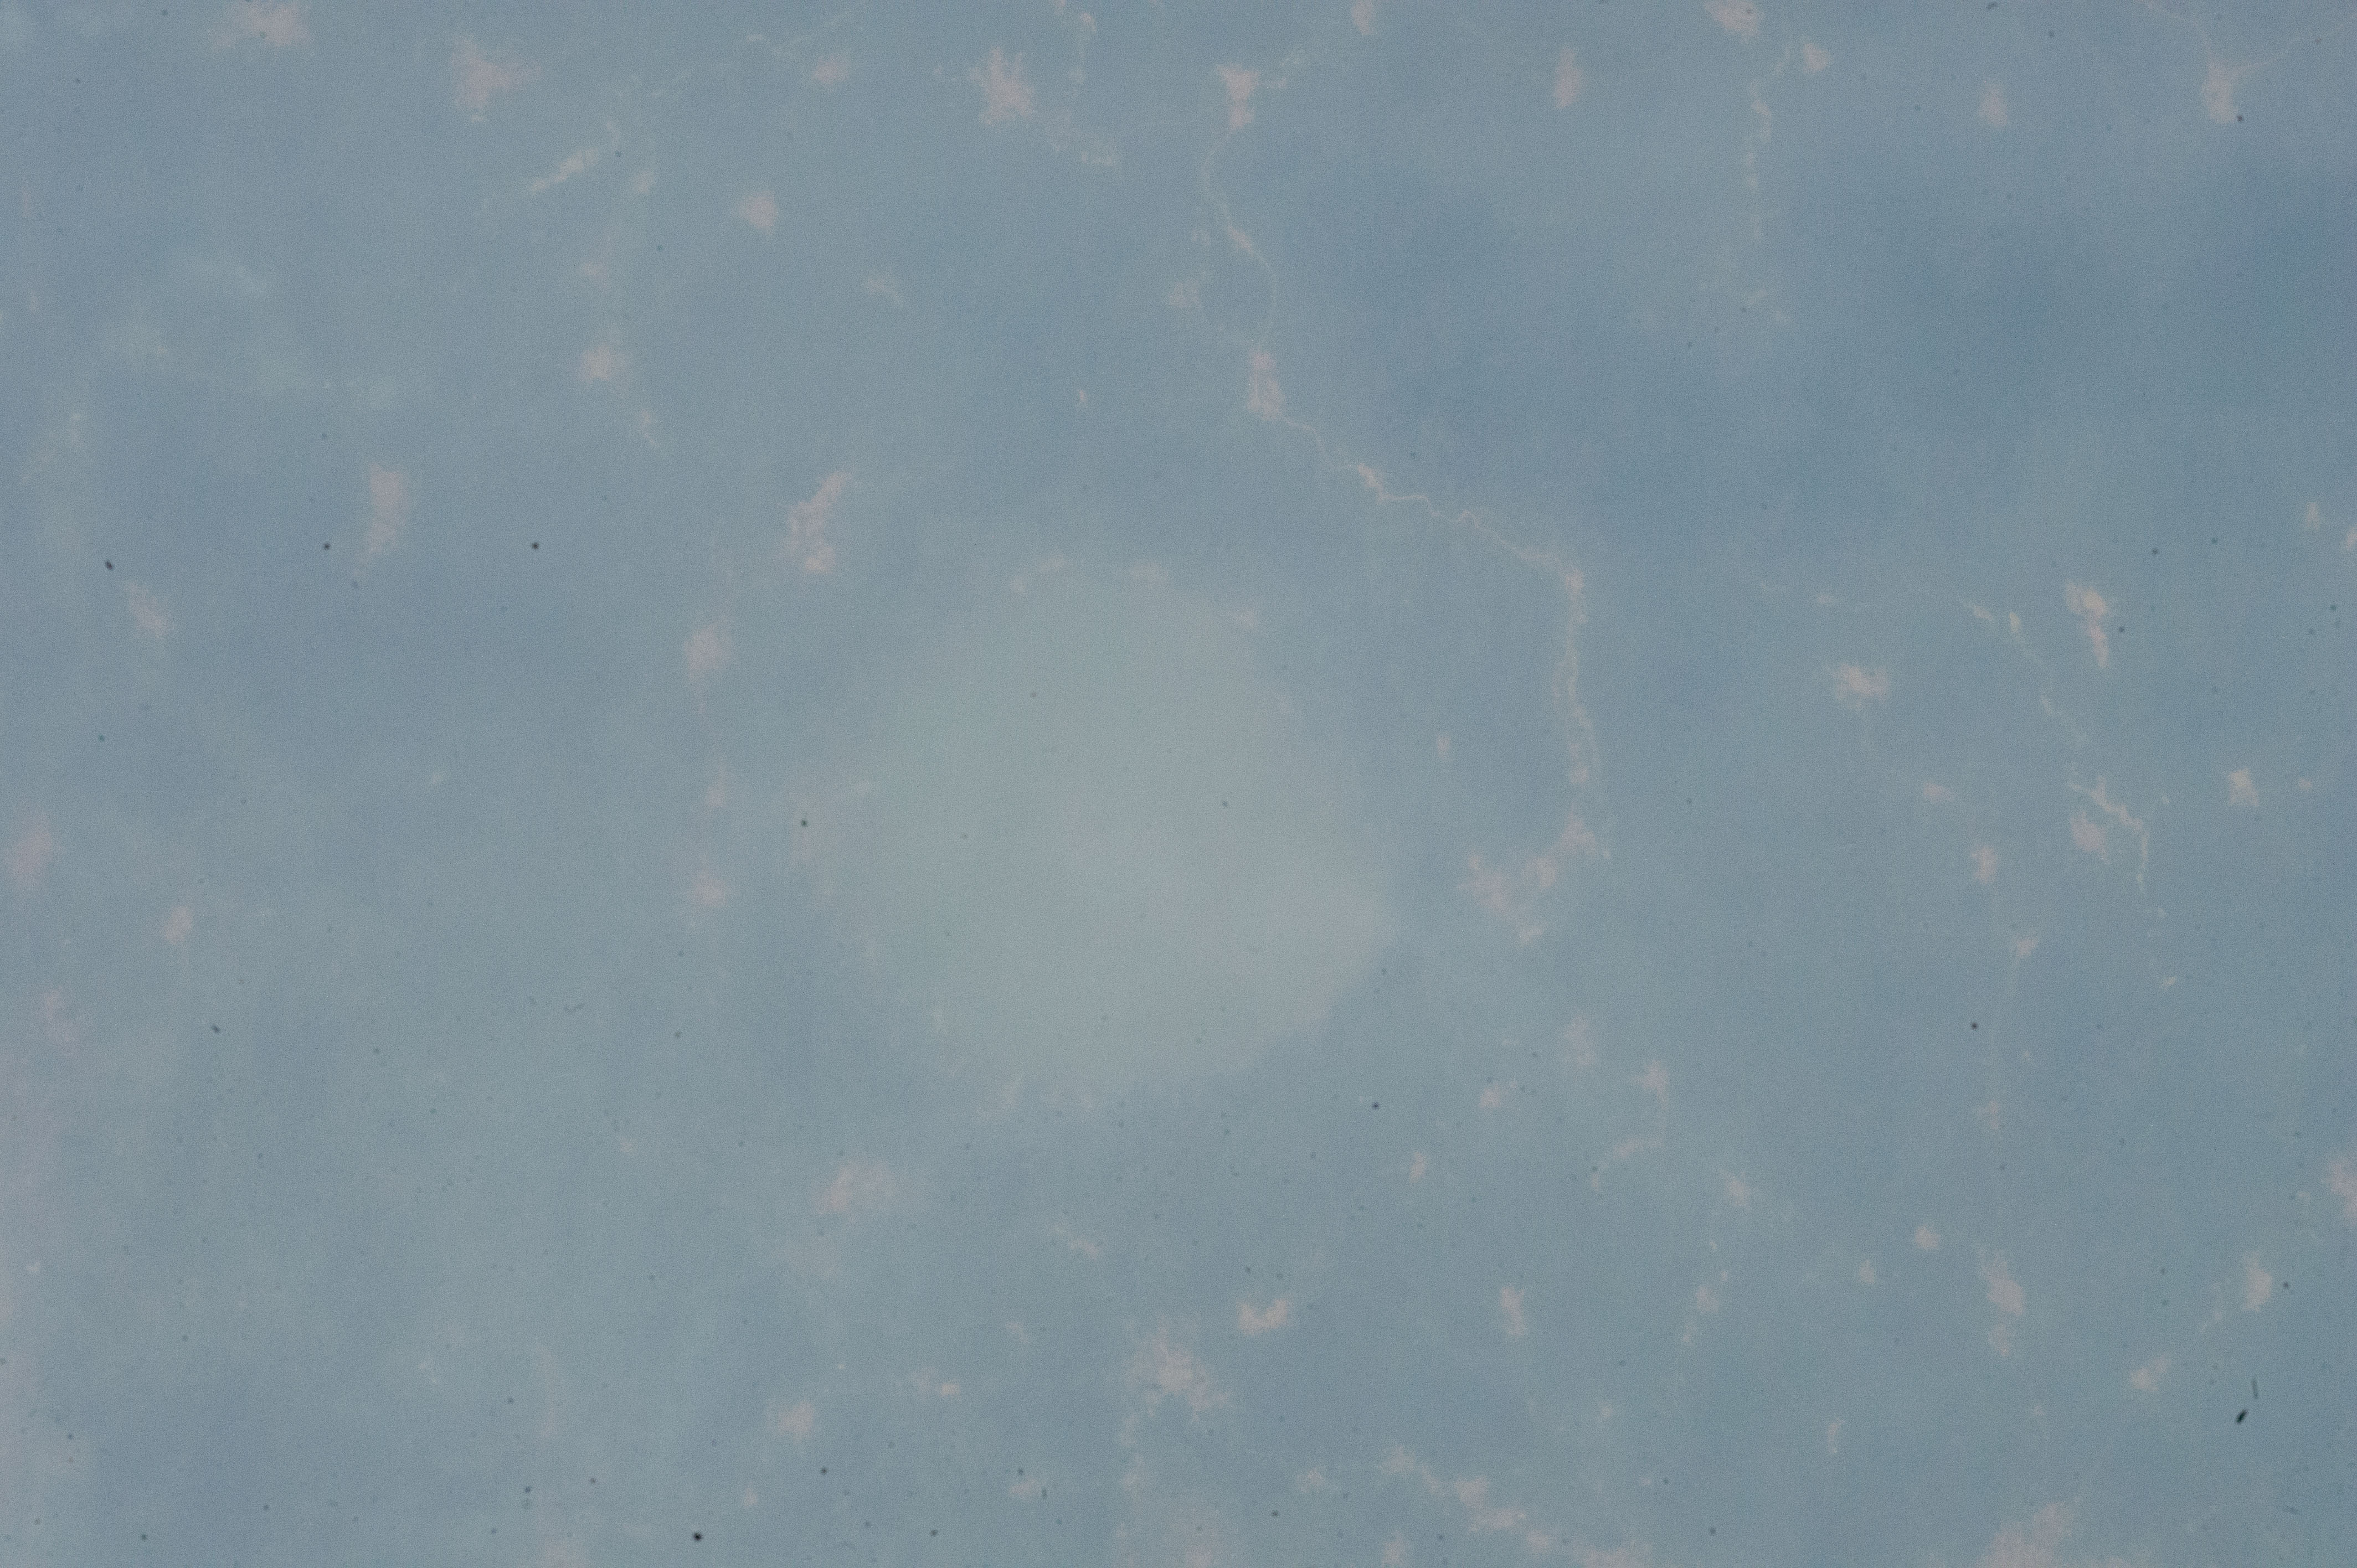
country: GHANA
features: BOSUMTWI IMPACT CRATER, LAKE, FOREST, ROADS, DENSE HAZE, SOFT
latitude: 6.5
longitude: -1.4
